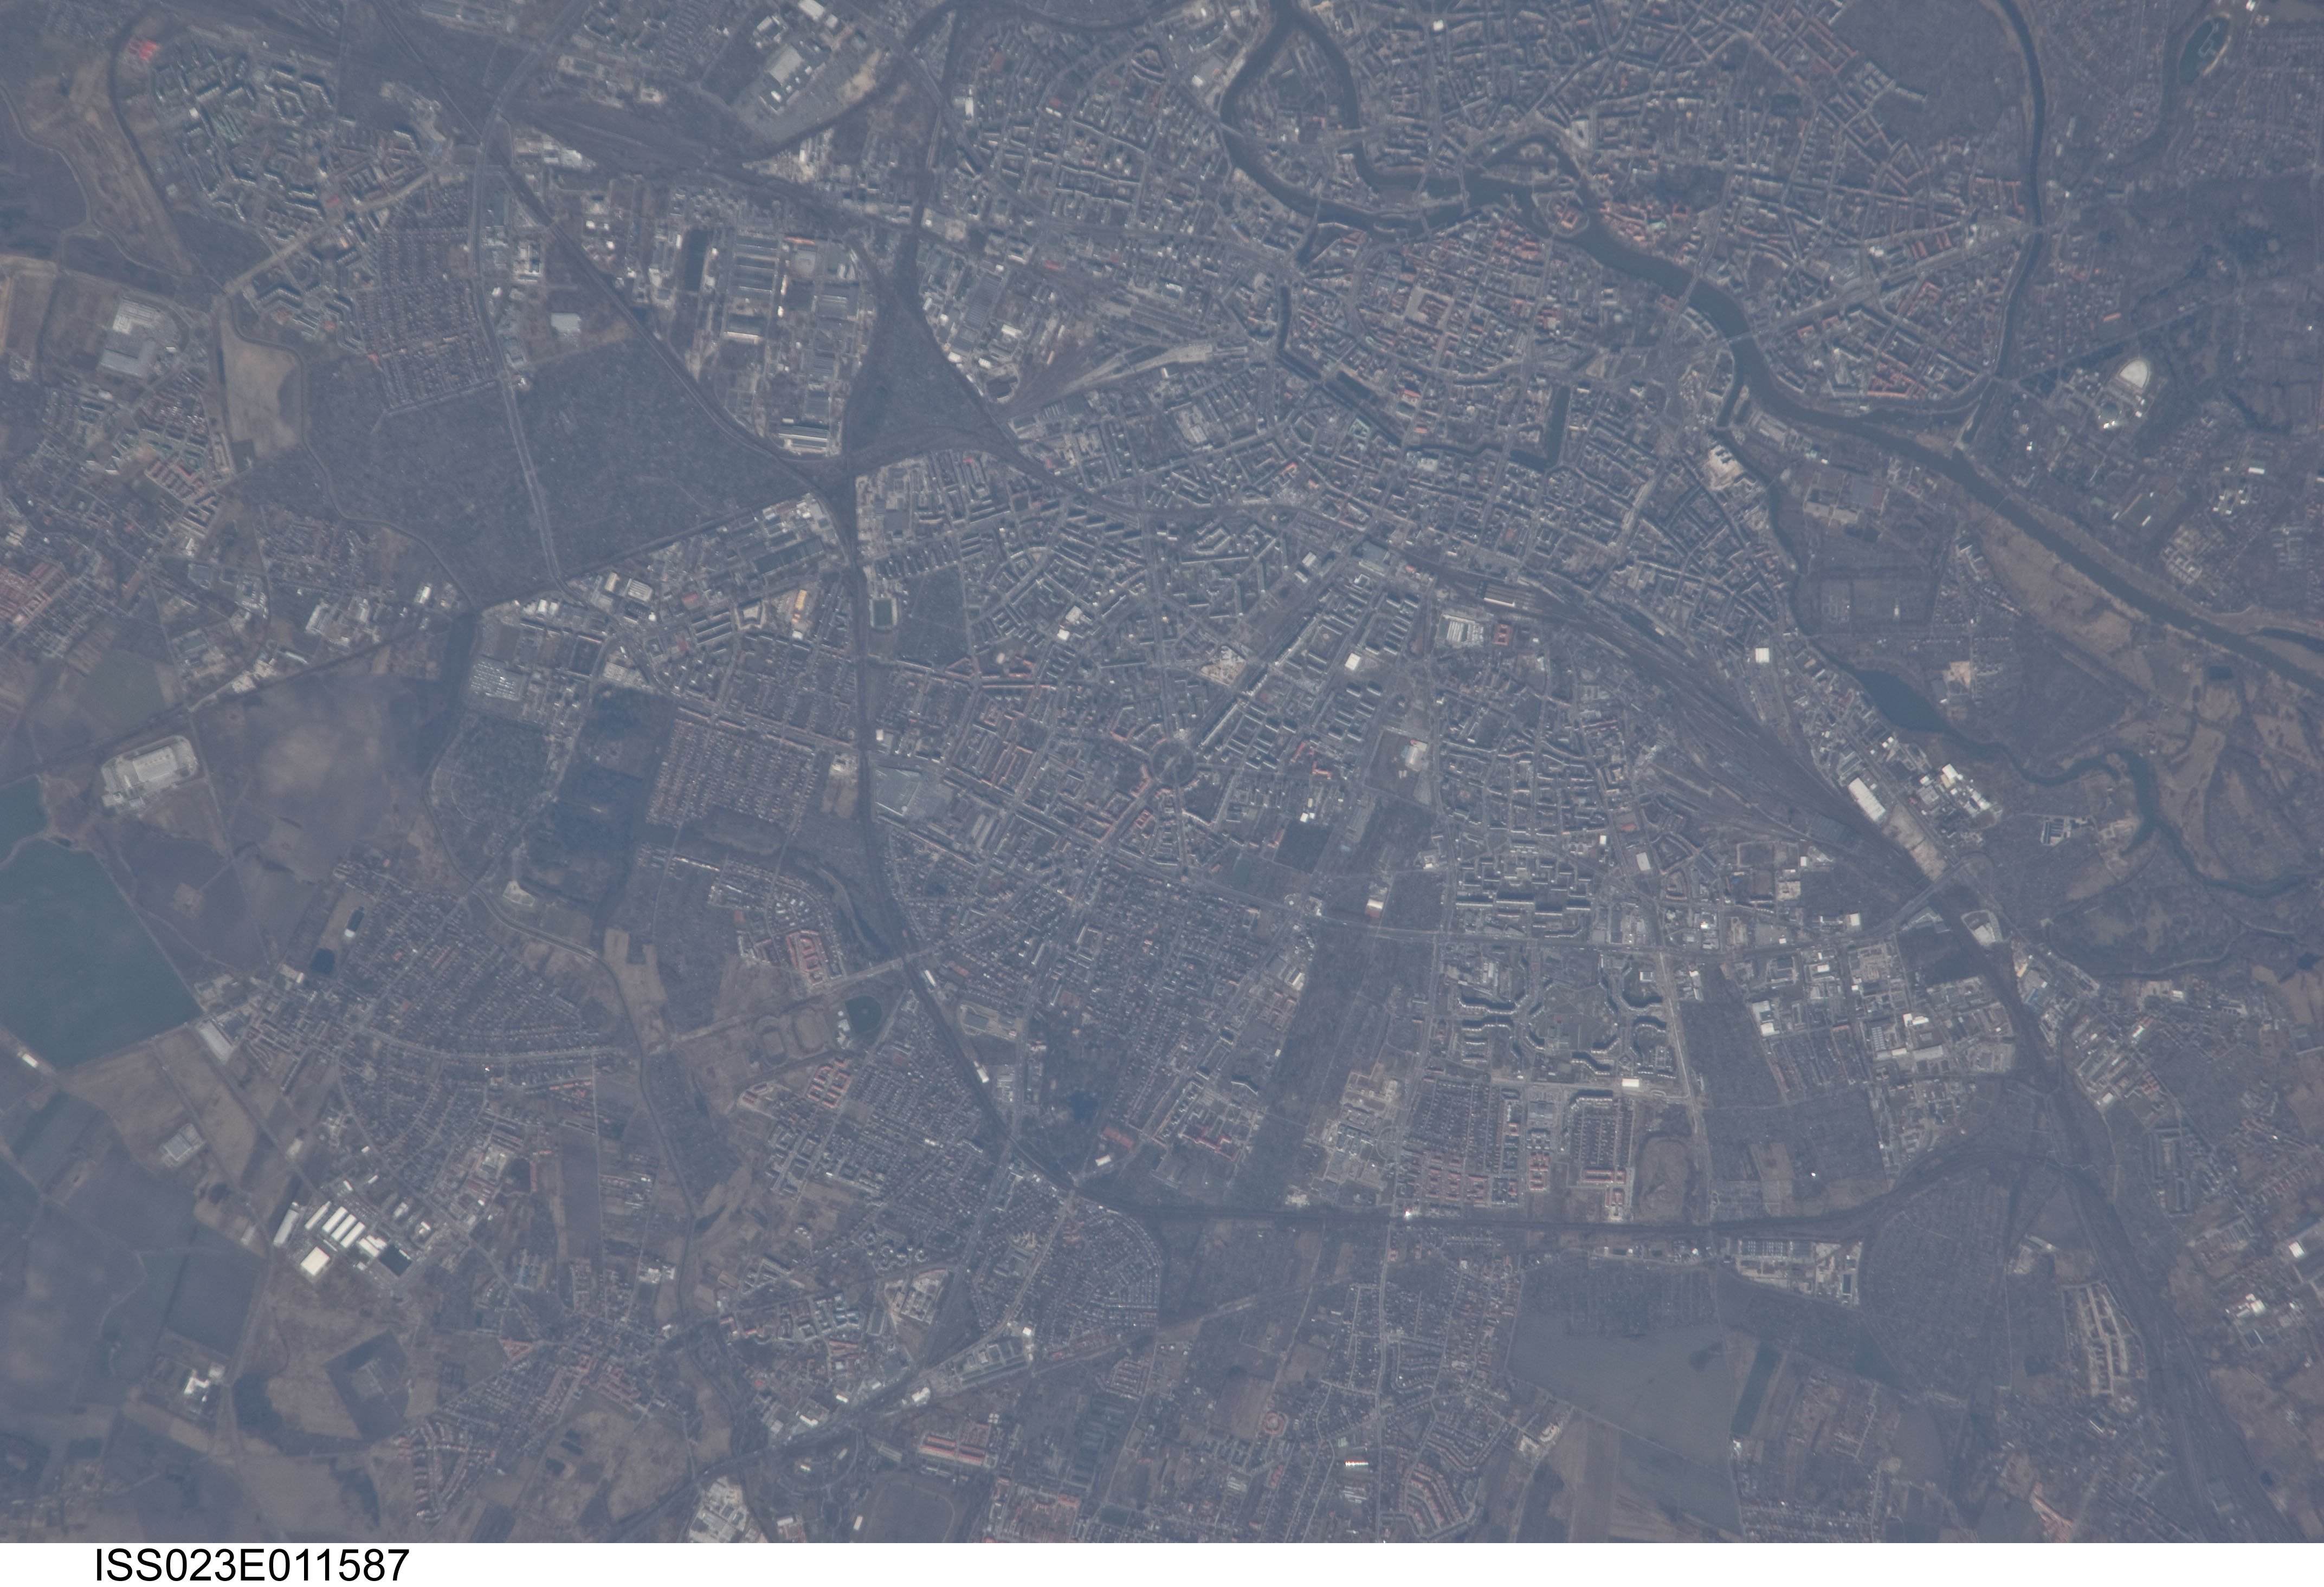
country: POLAND
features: WROCLAW, ODRA R., URBAN AREAS
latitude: 51.1
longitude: 17.0
